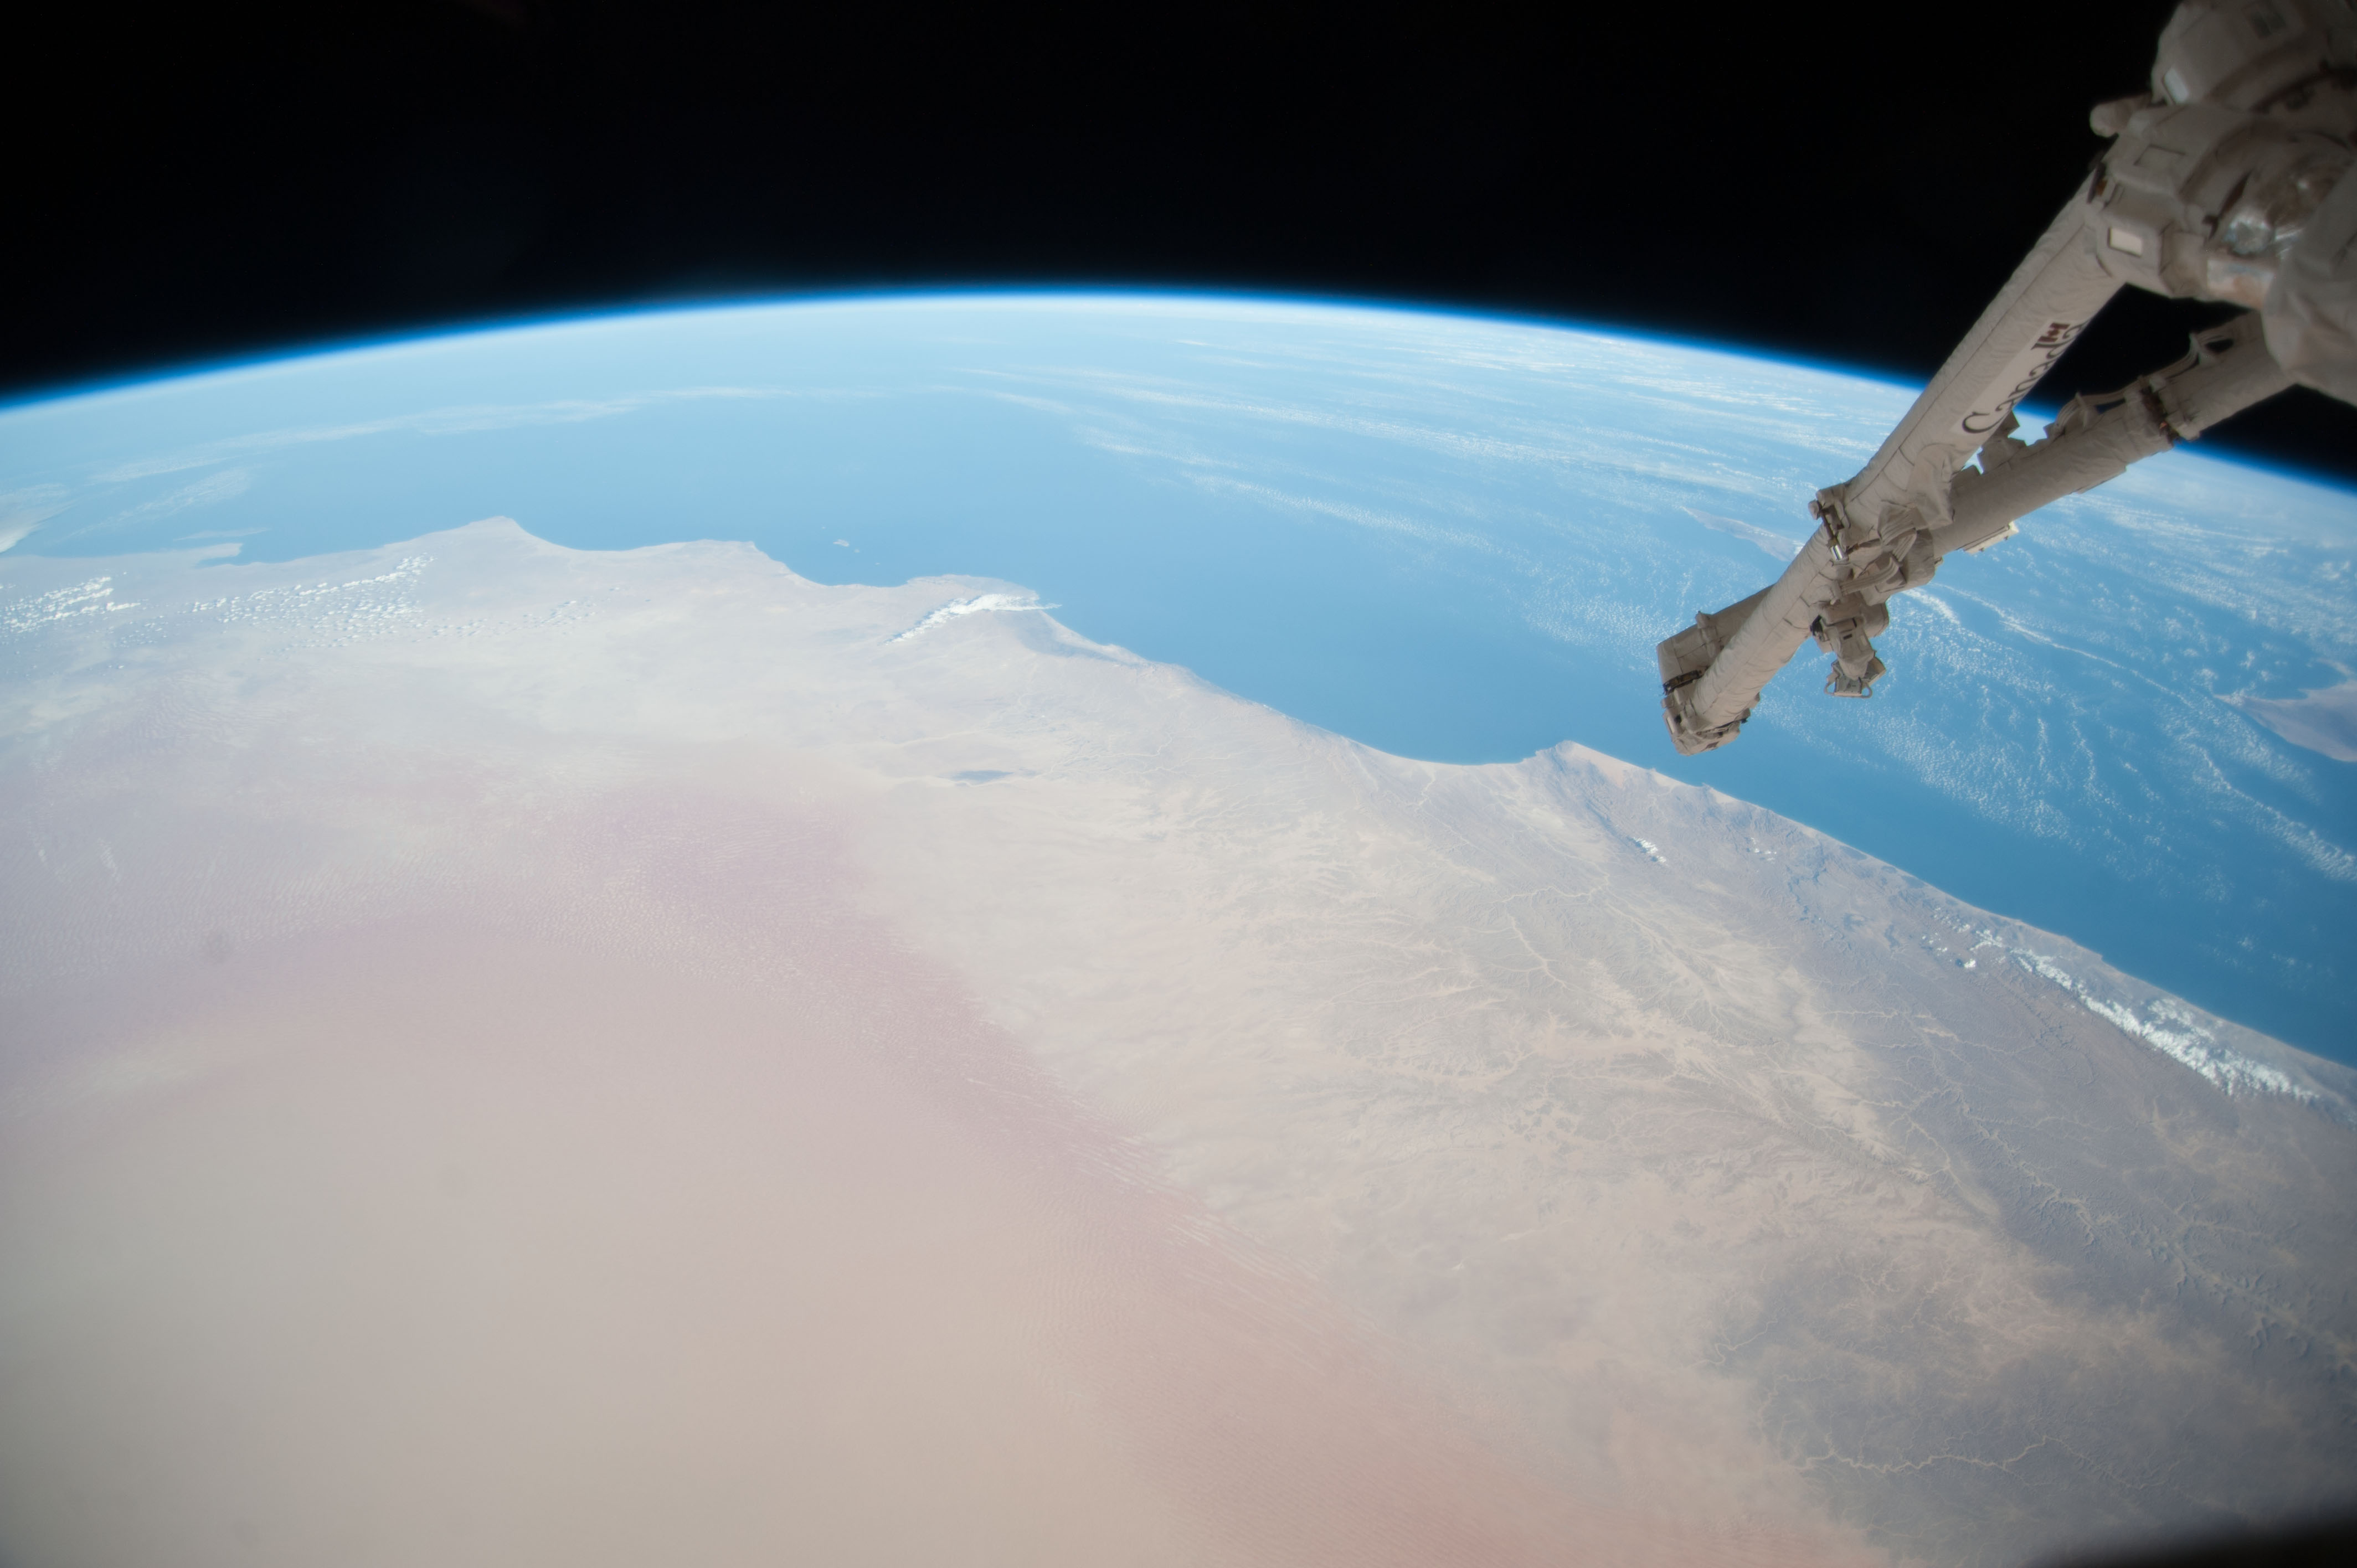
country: YEMEN
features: HABARUT, DESERT, MOUNTAINS, ARABIAN SEA, EARTH LIMB
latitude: 17.2
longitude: 52.6
